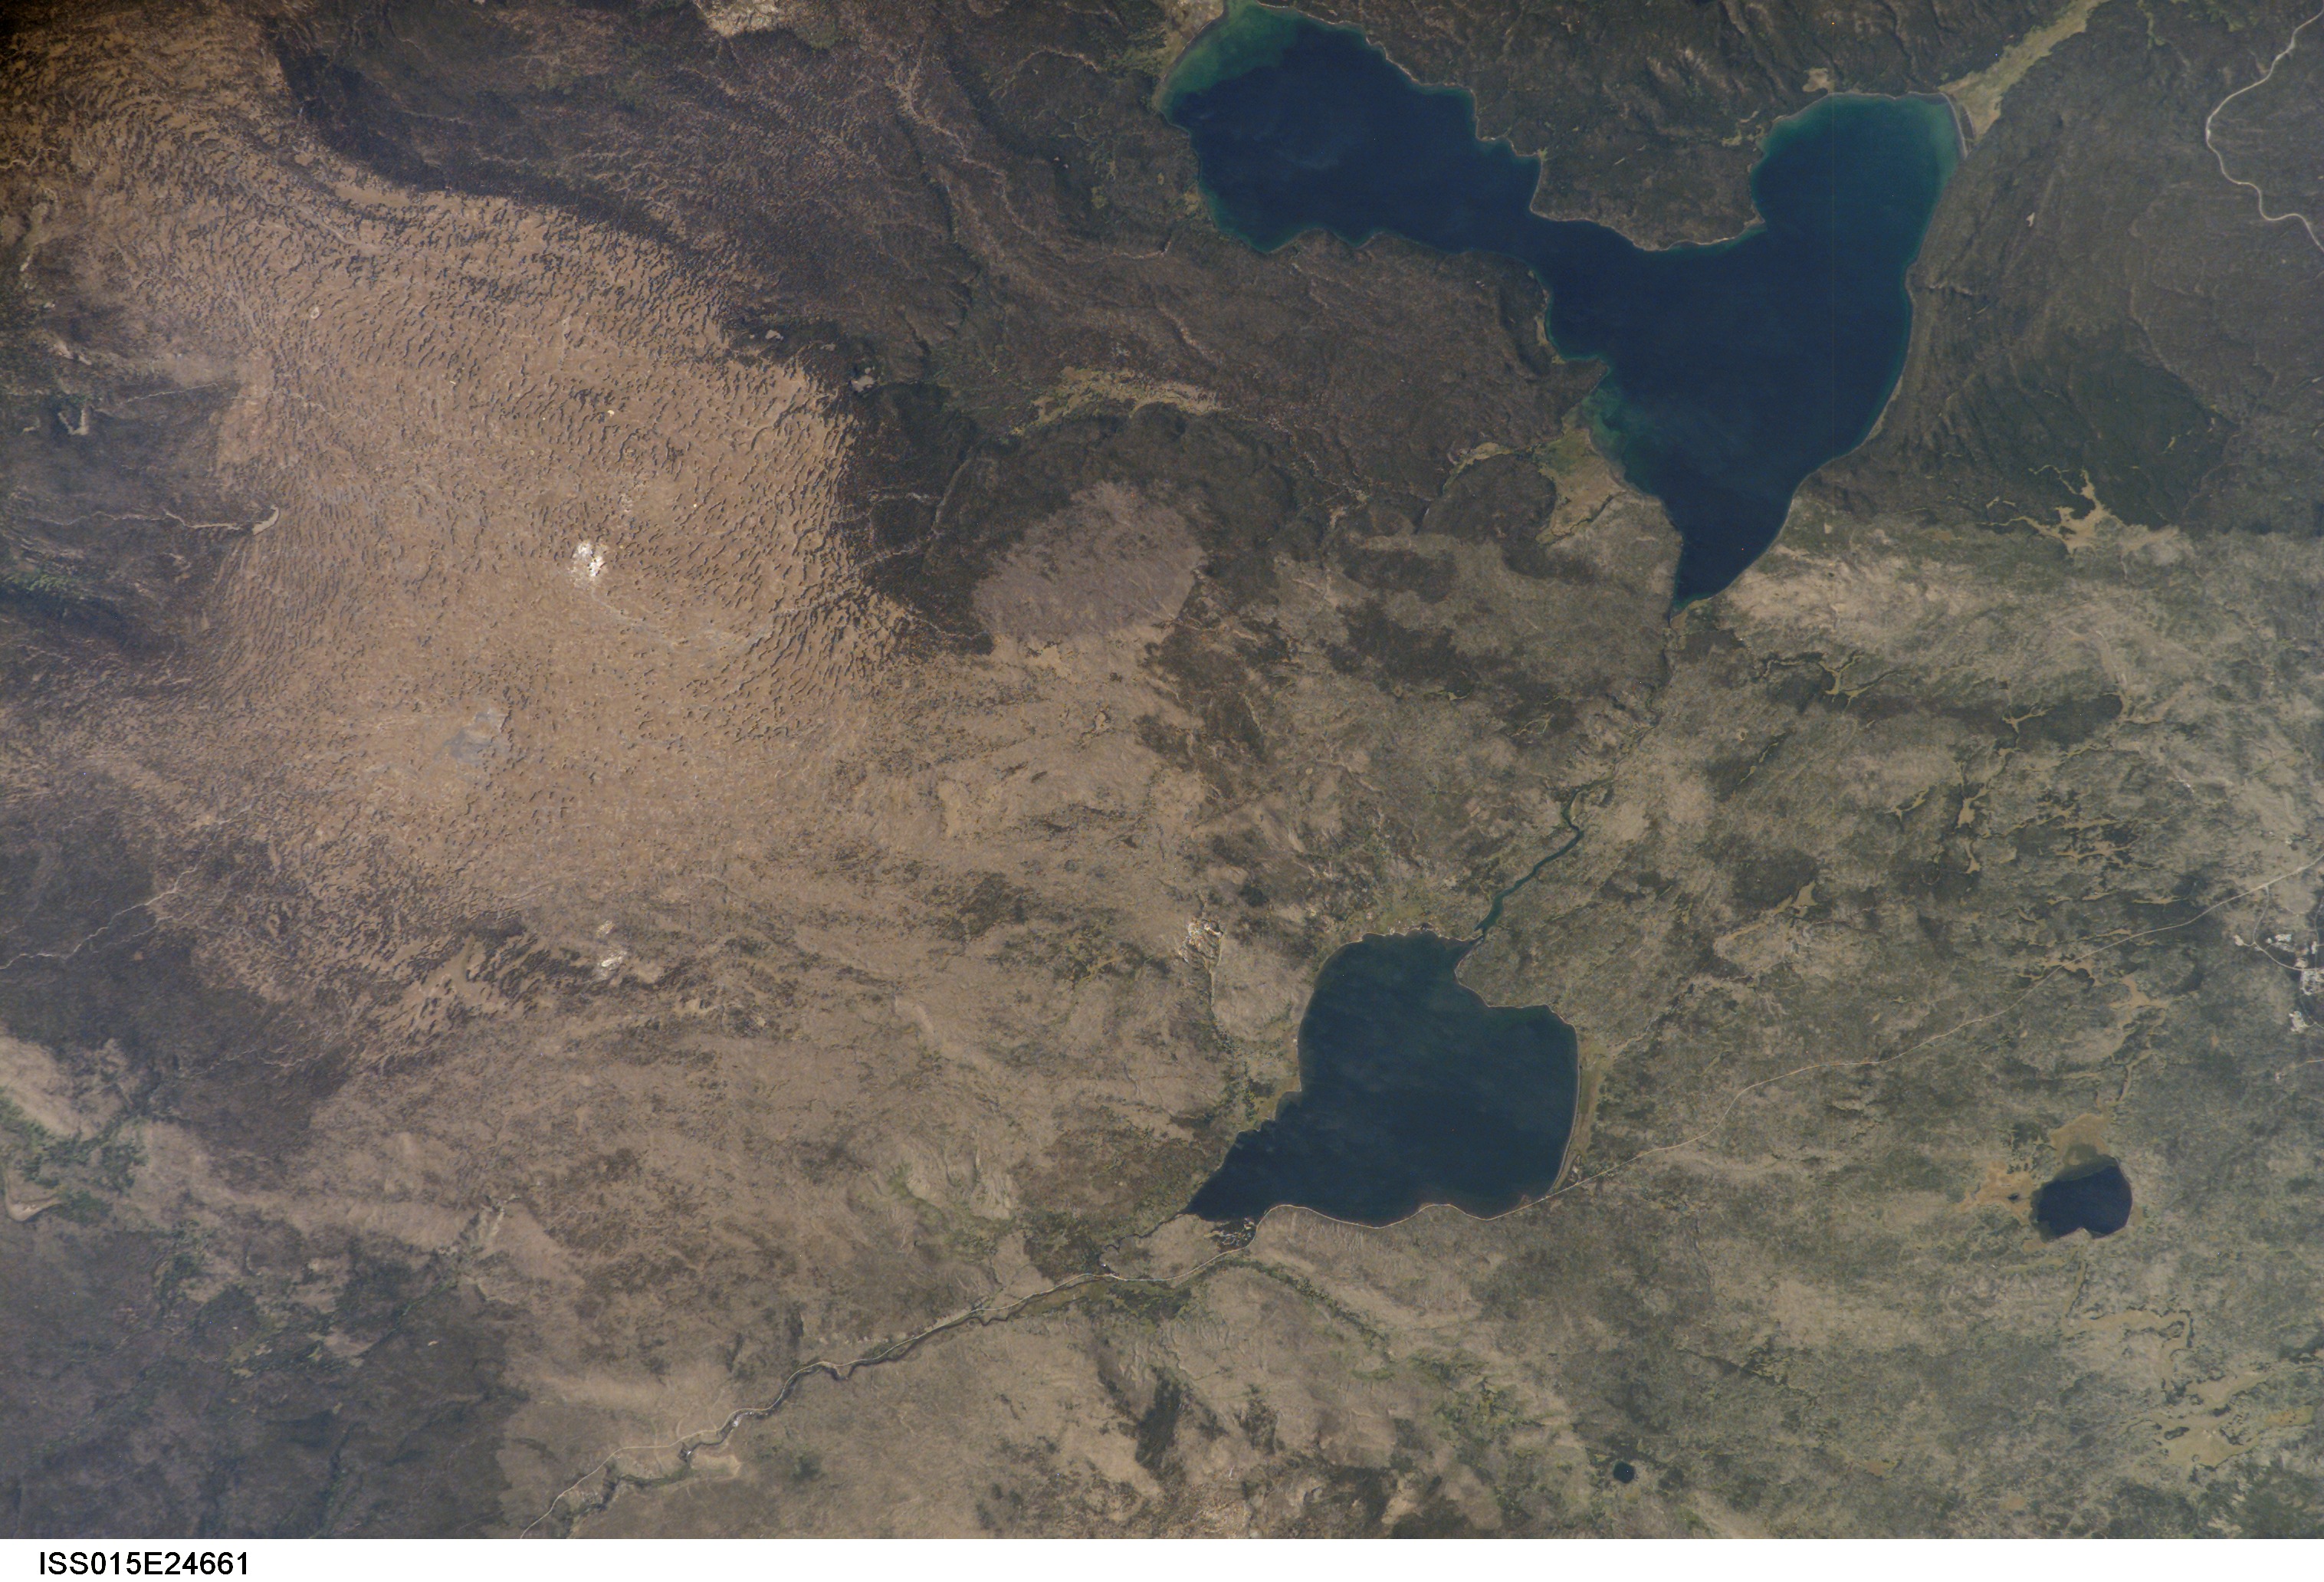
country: USA-WYOMING
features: LEWIS R., L., SHOSHONE L., FOR.
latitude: 44.3
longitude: -110.7
